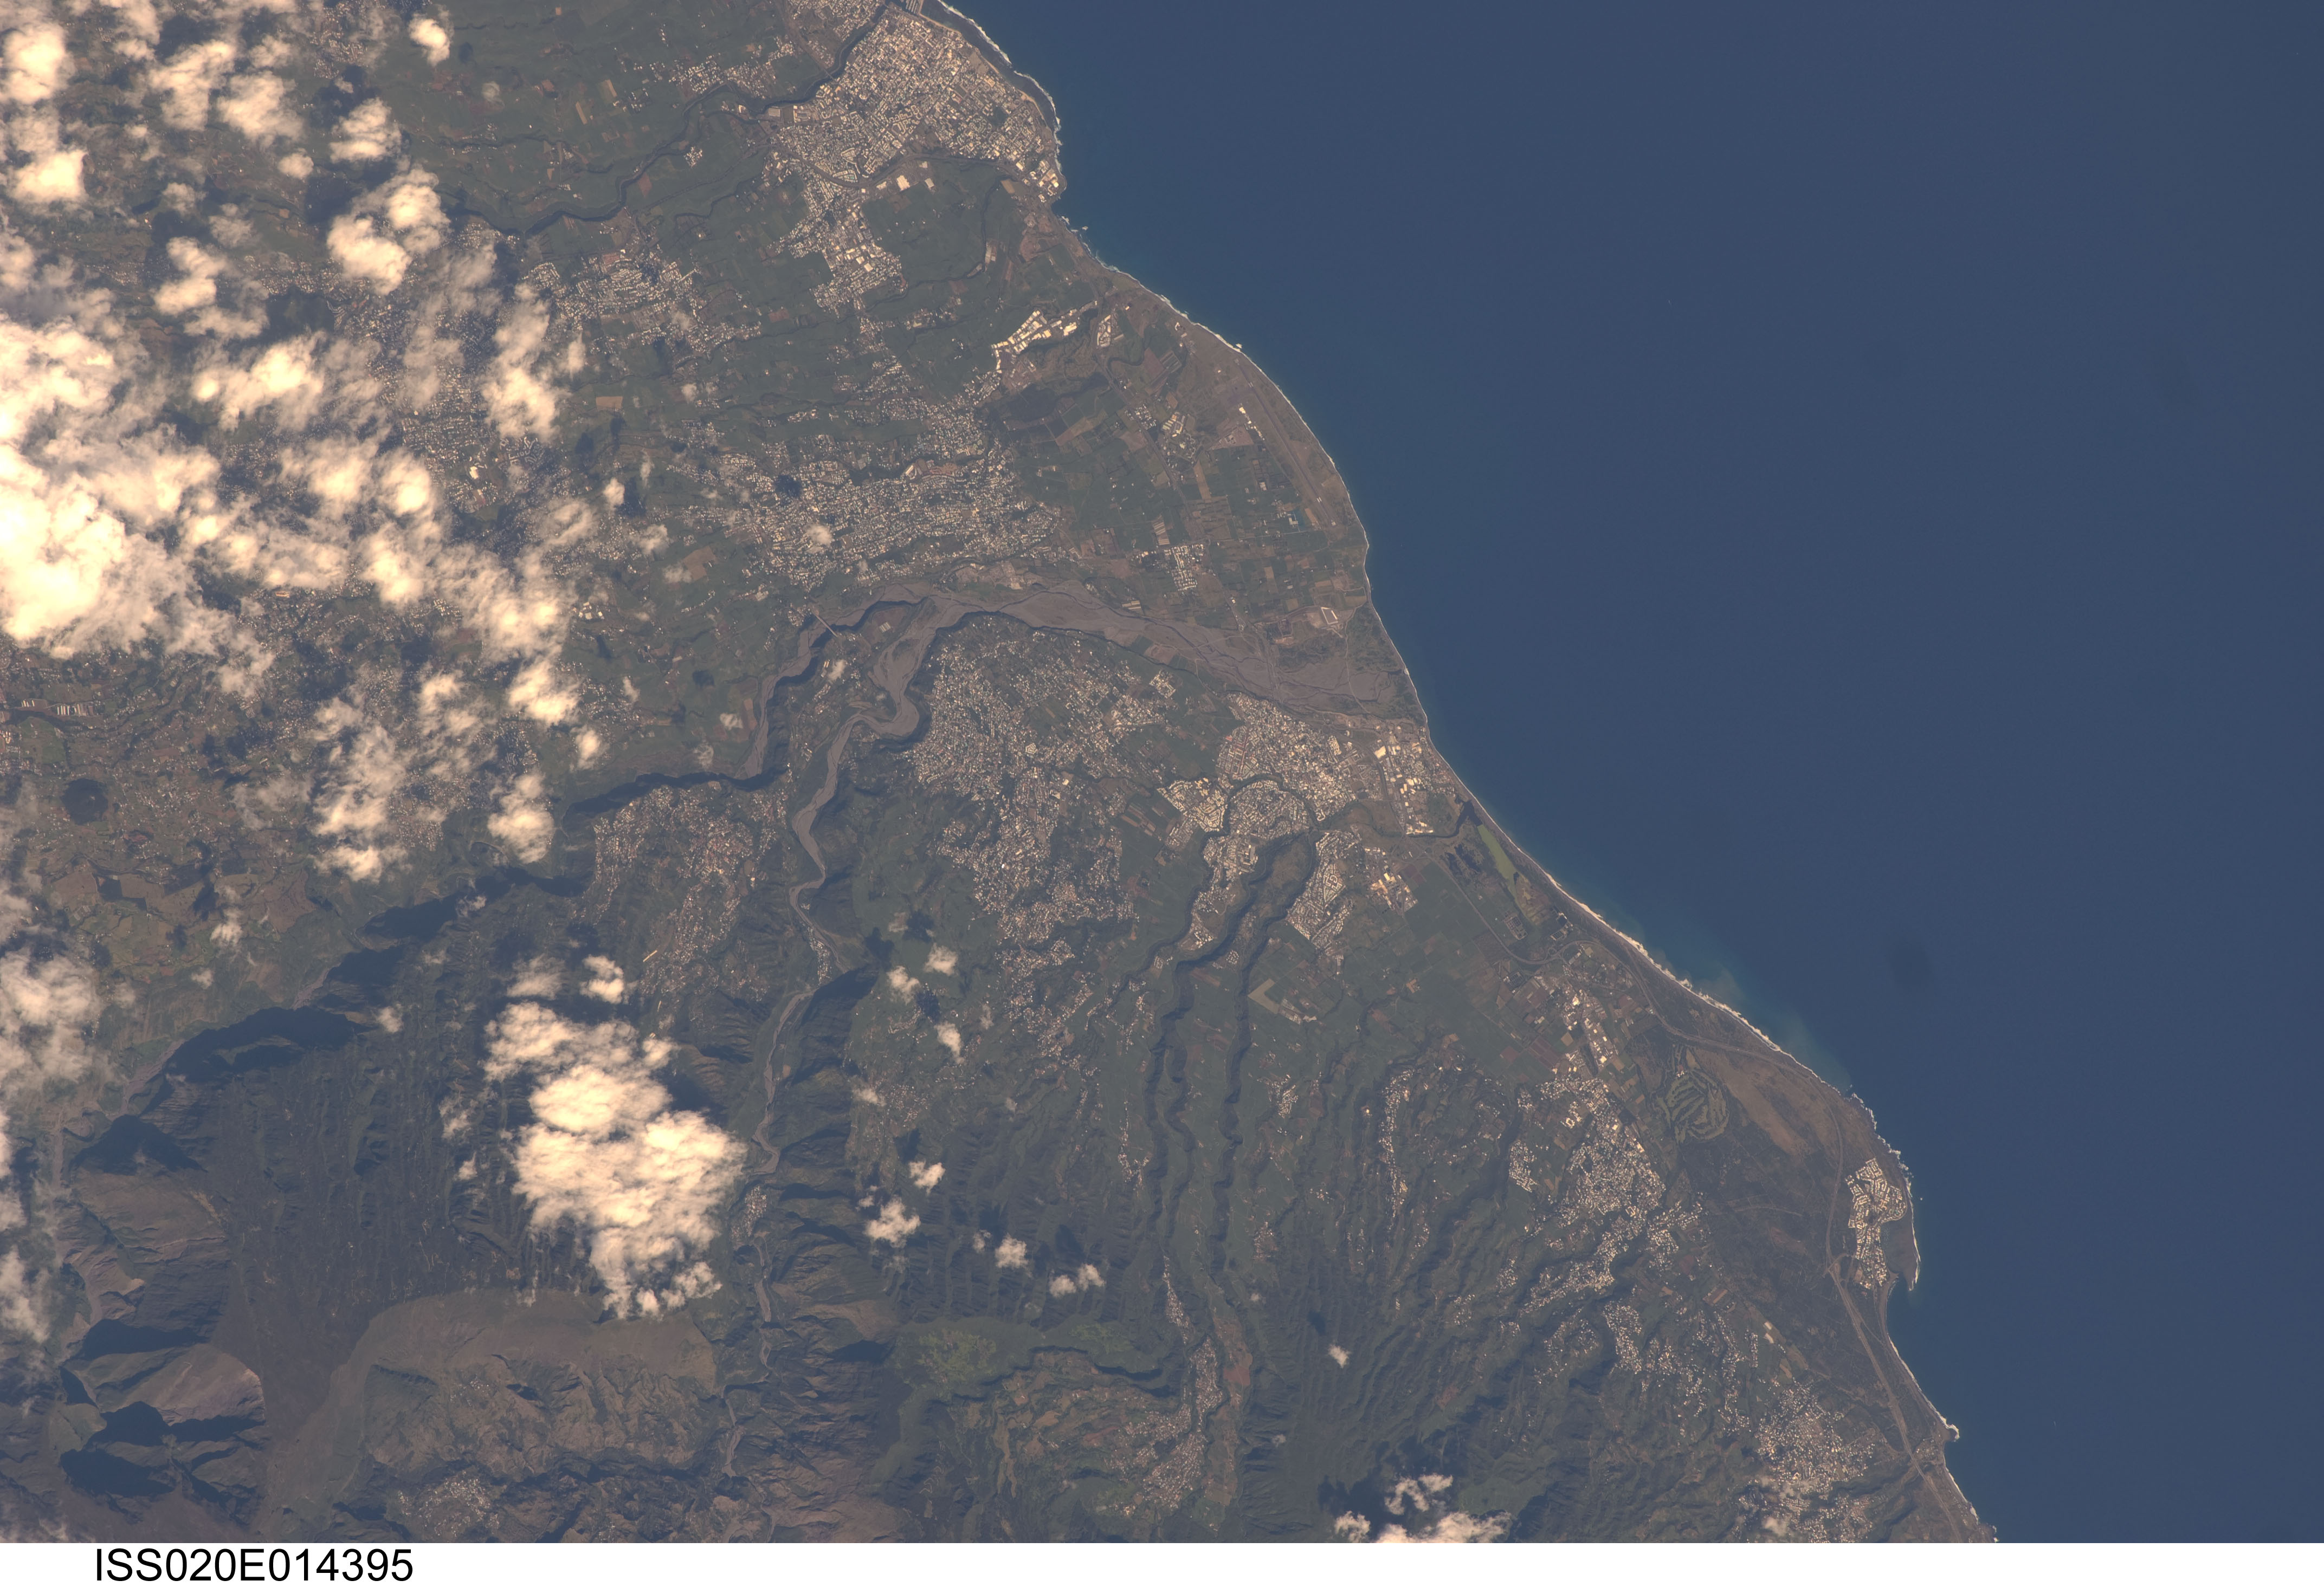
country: REUNION
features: SW. COAST, SAINT-LOUIS, SAINT-PIERRE, RAVINES, FOREST
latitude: -21.2
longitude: 55.4
